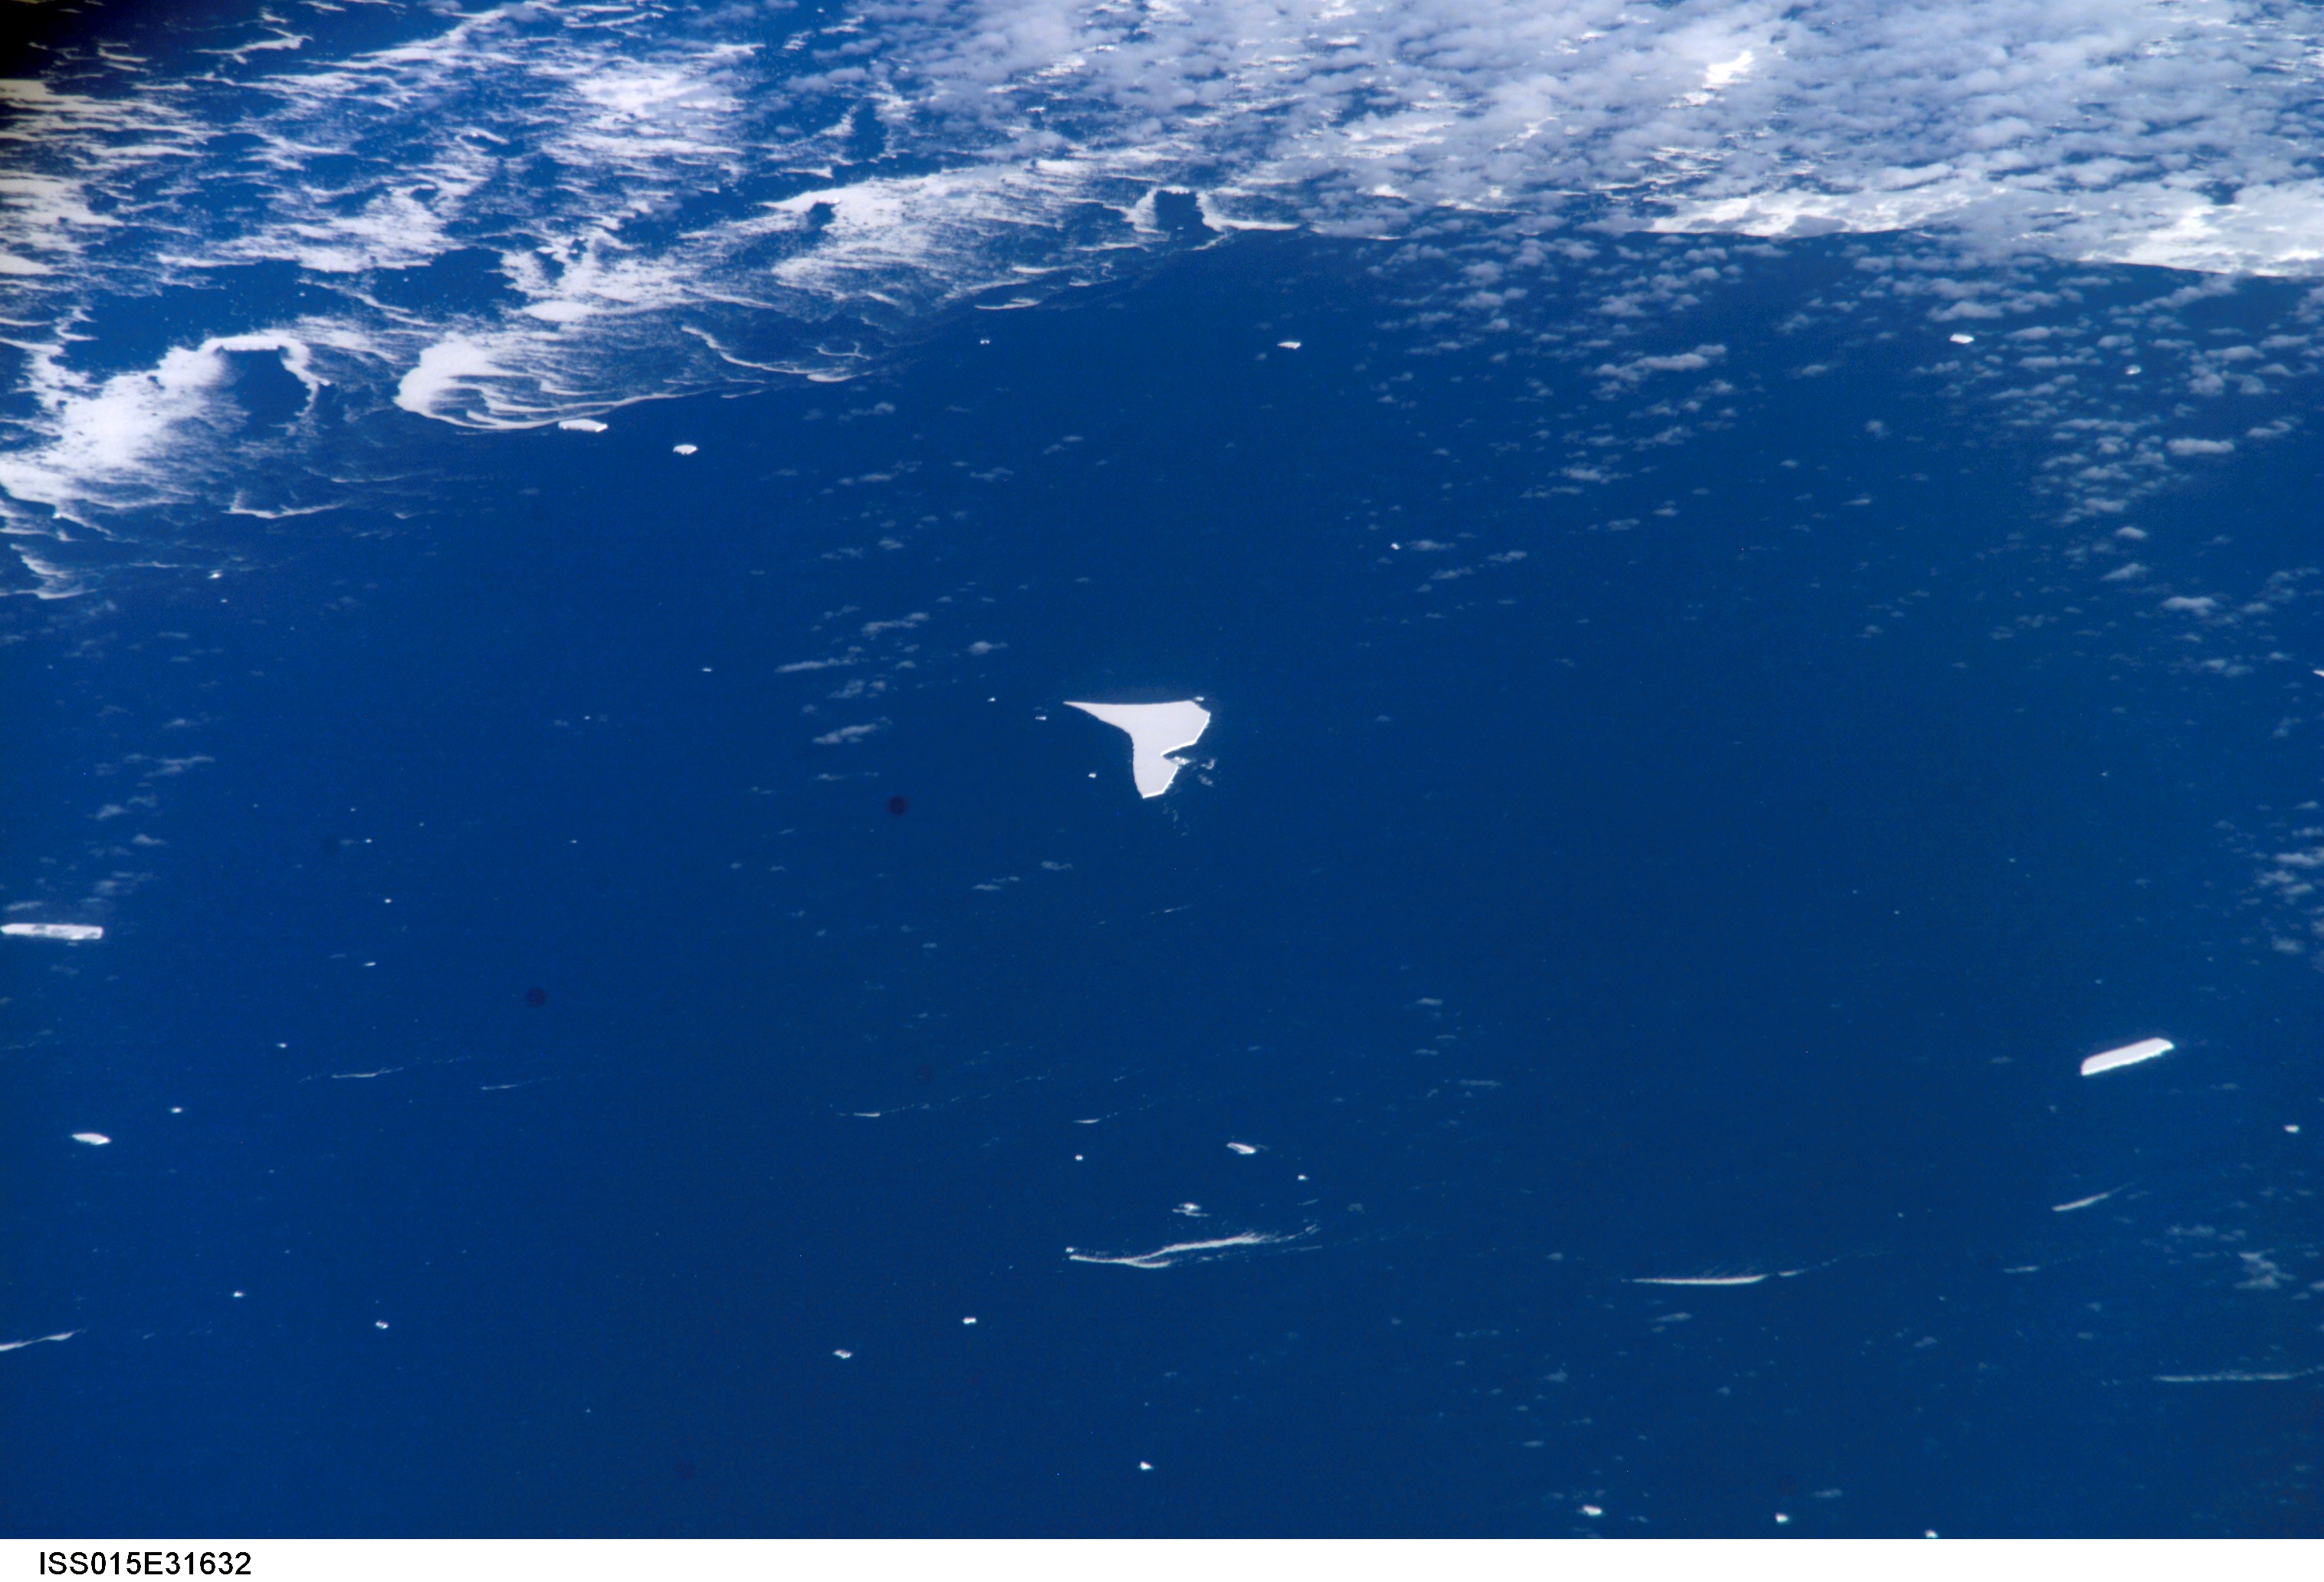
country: ATLANTIC OCEAN
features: ICEBERGS, EDGE OF PACK ICE
